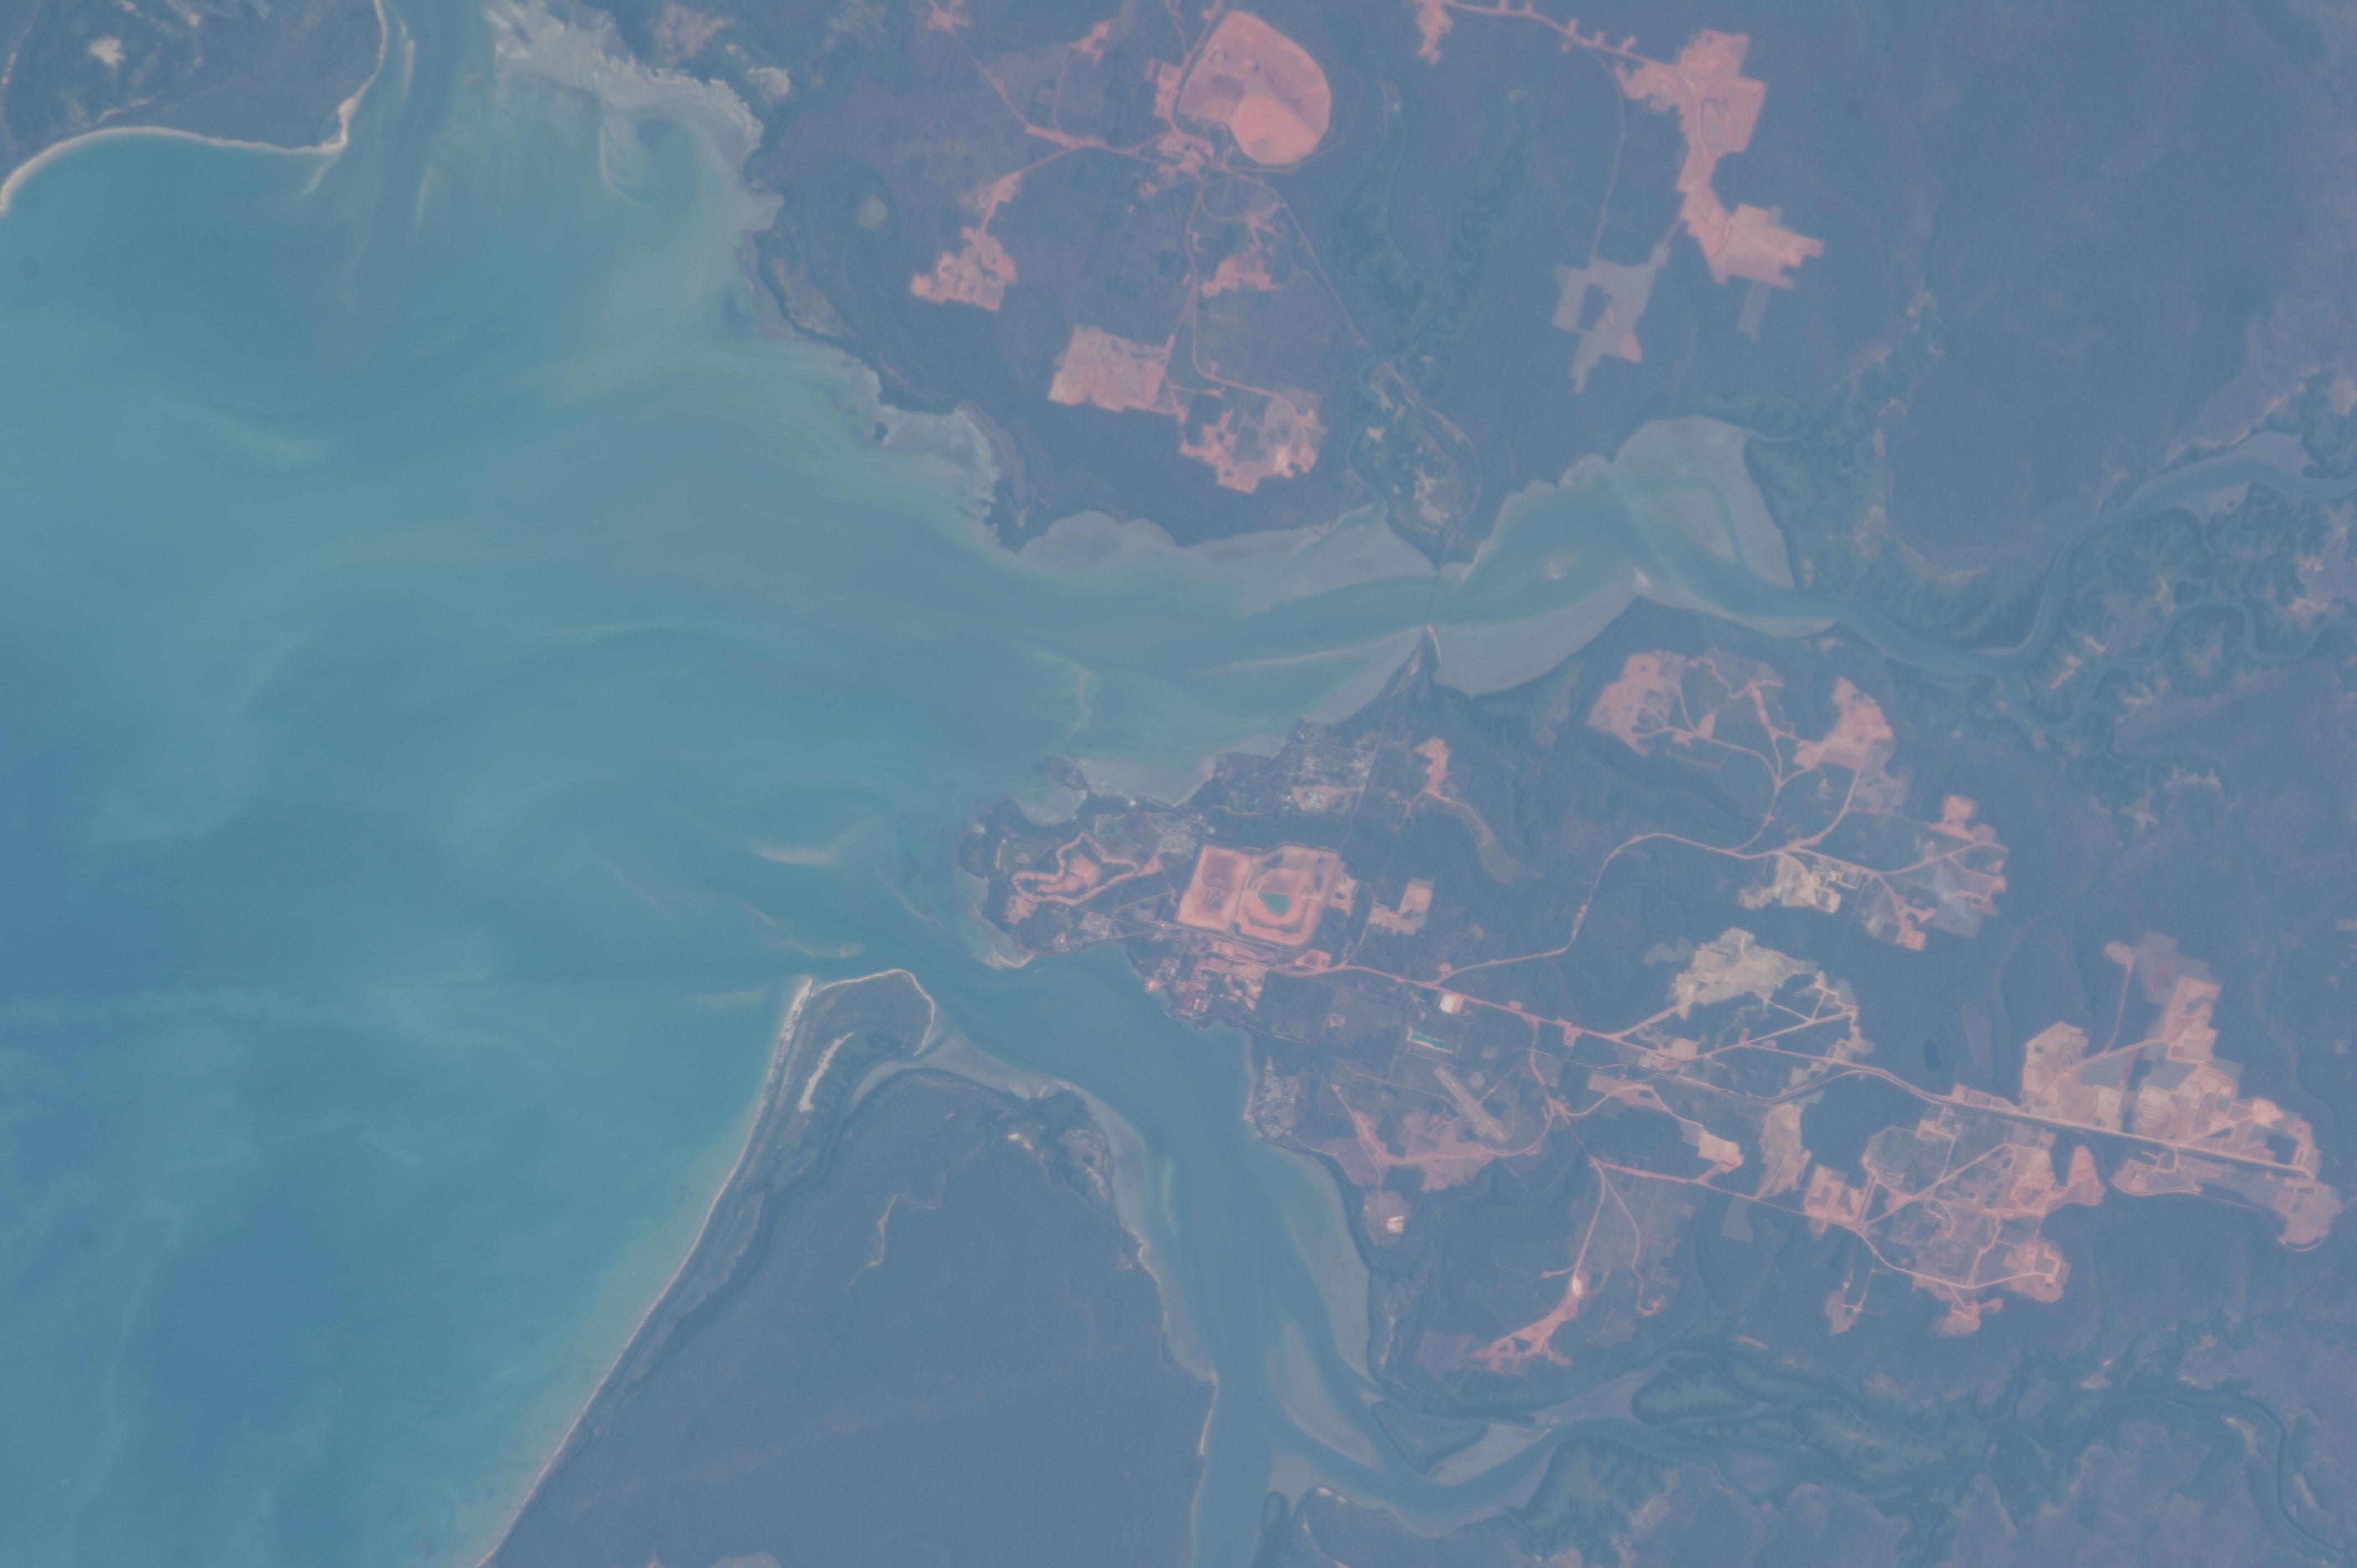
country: AUSTRALIA-Q
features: AUSTRALIA, GULF OF CARPENTARIA, ALBATROSS BAY,EMBLEY RIVER, MISSION RIVER, ROCKY POINT, TRUNDING, NANUM, WEIPA, NAPRANUM,GULF OF CARPENTARIA, ALBATROSS BAY, ROCKY POINT,, NAPRANUM, WELPA, NANUM, TRUNDINGEMBLEY RIVER,AUSTRALIA, ROCKY POINT, -12.63,141.86,GULF OF CARPENTARIA
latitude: -12.6
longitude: 141.9
